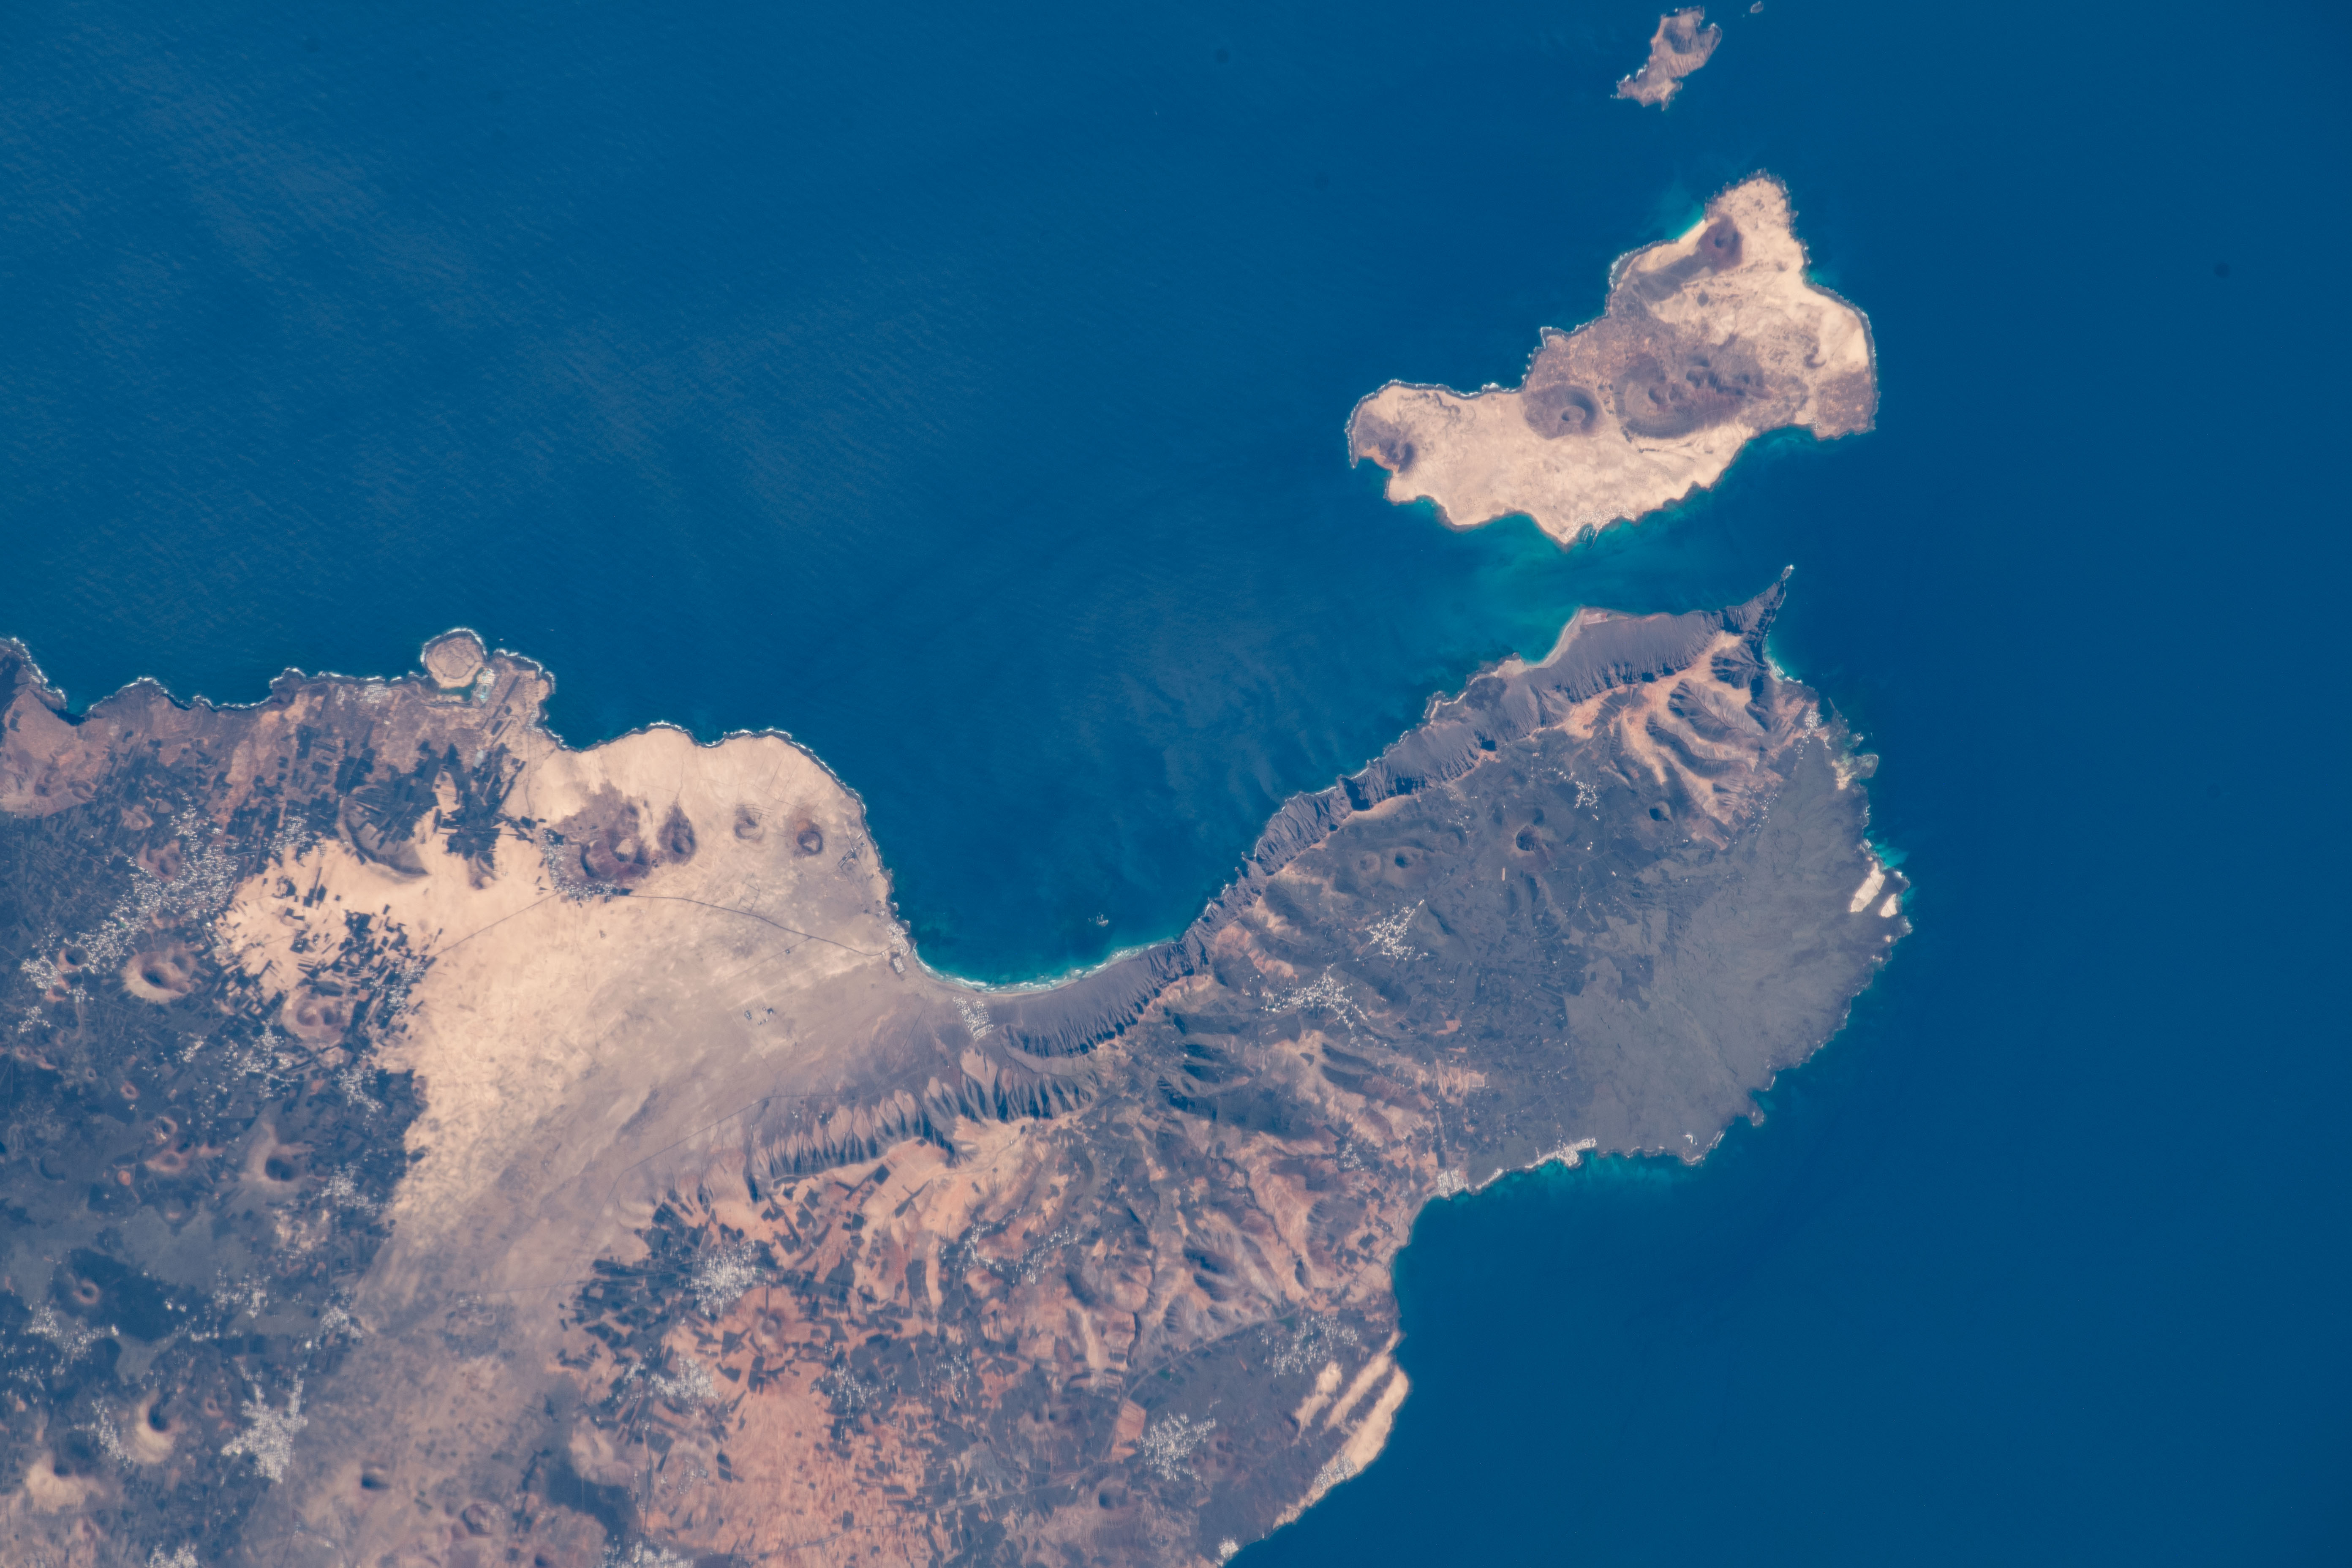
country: CANARY ISLANDS
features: LANZAROTE
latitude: 29.2
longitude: -13.5
